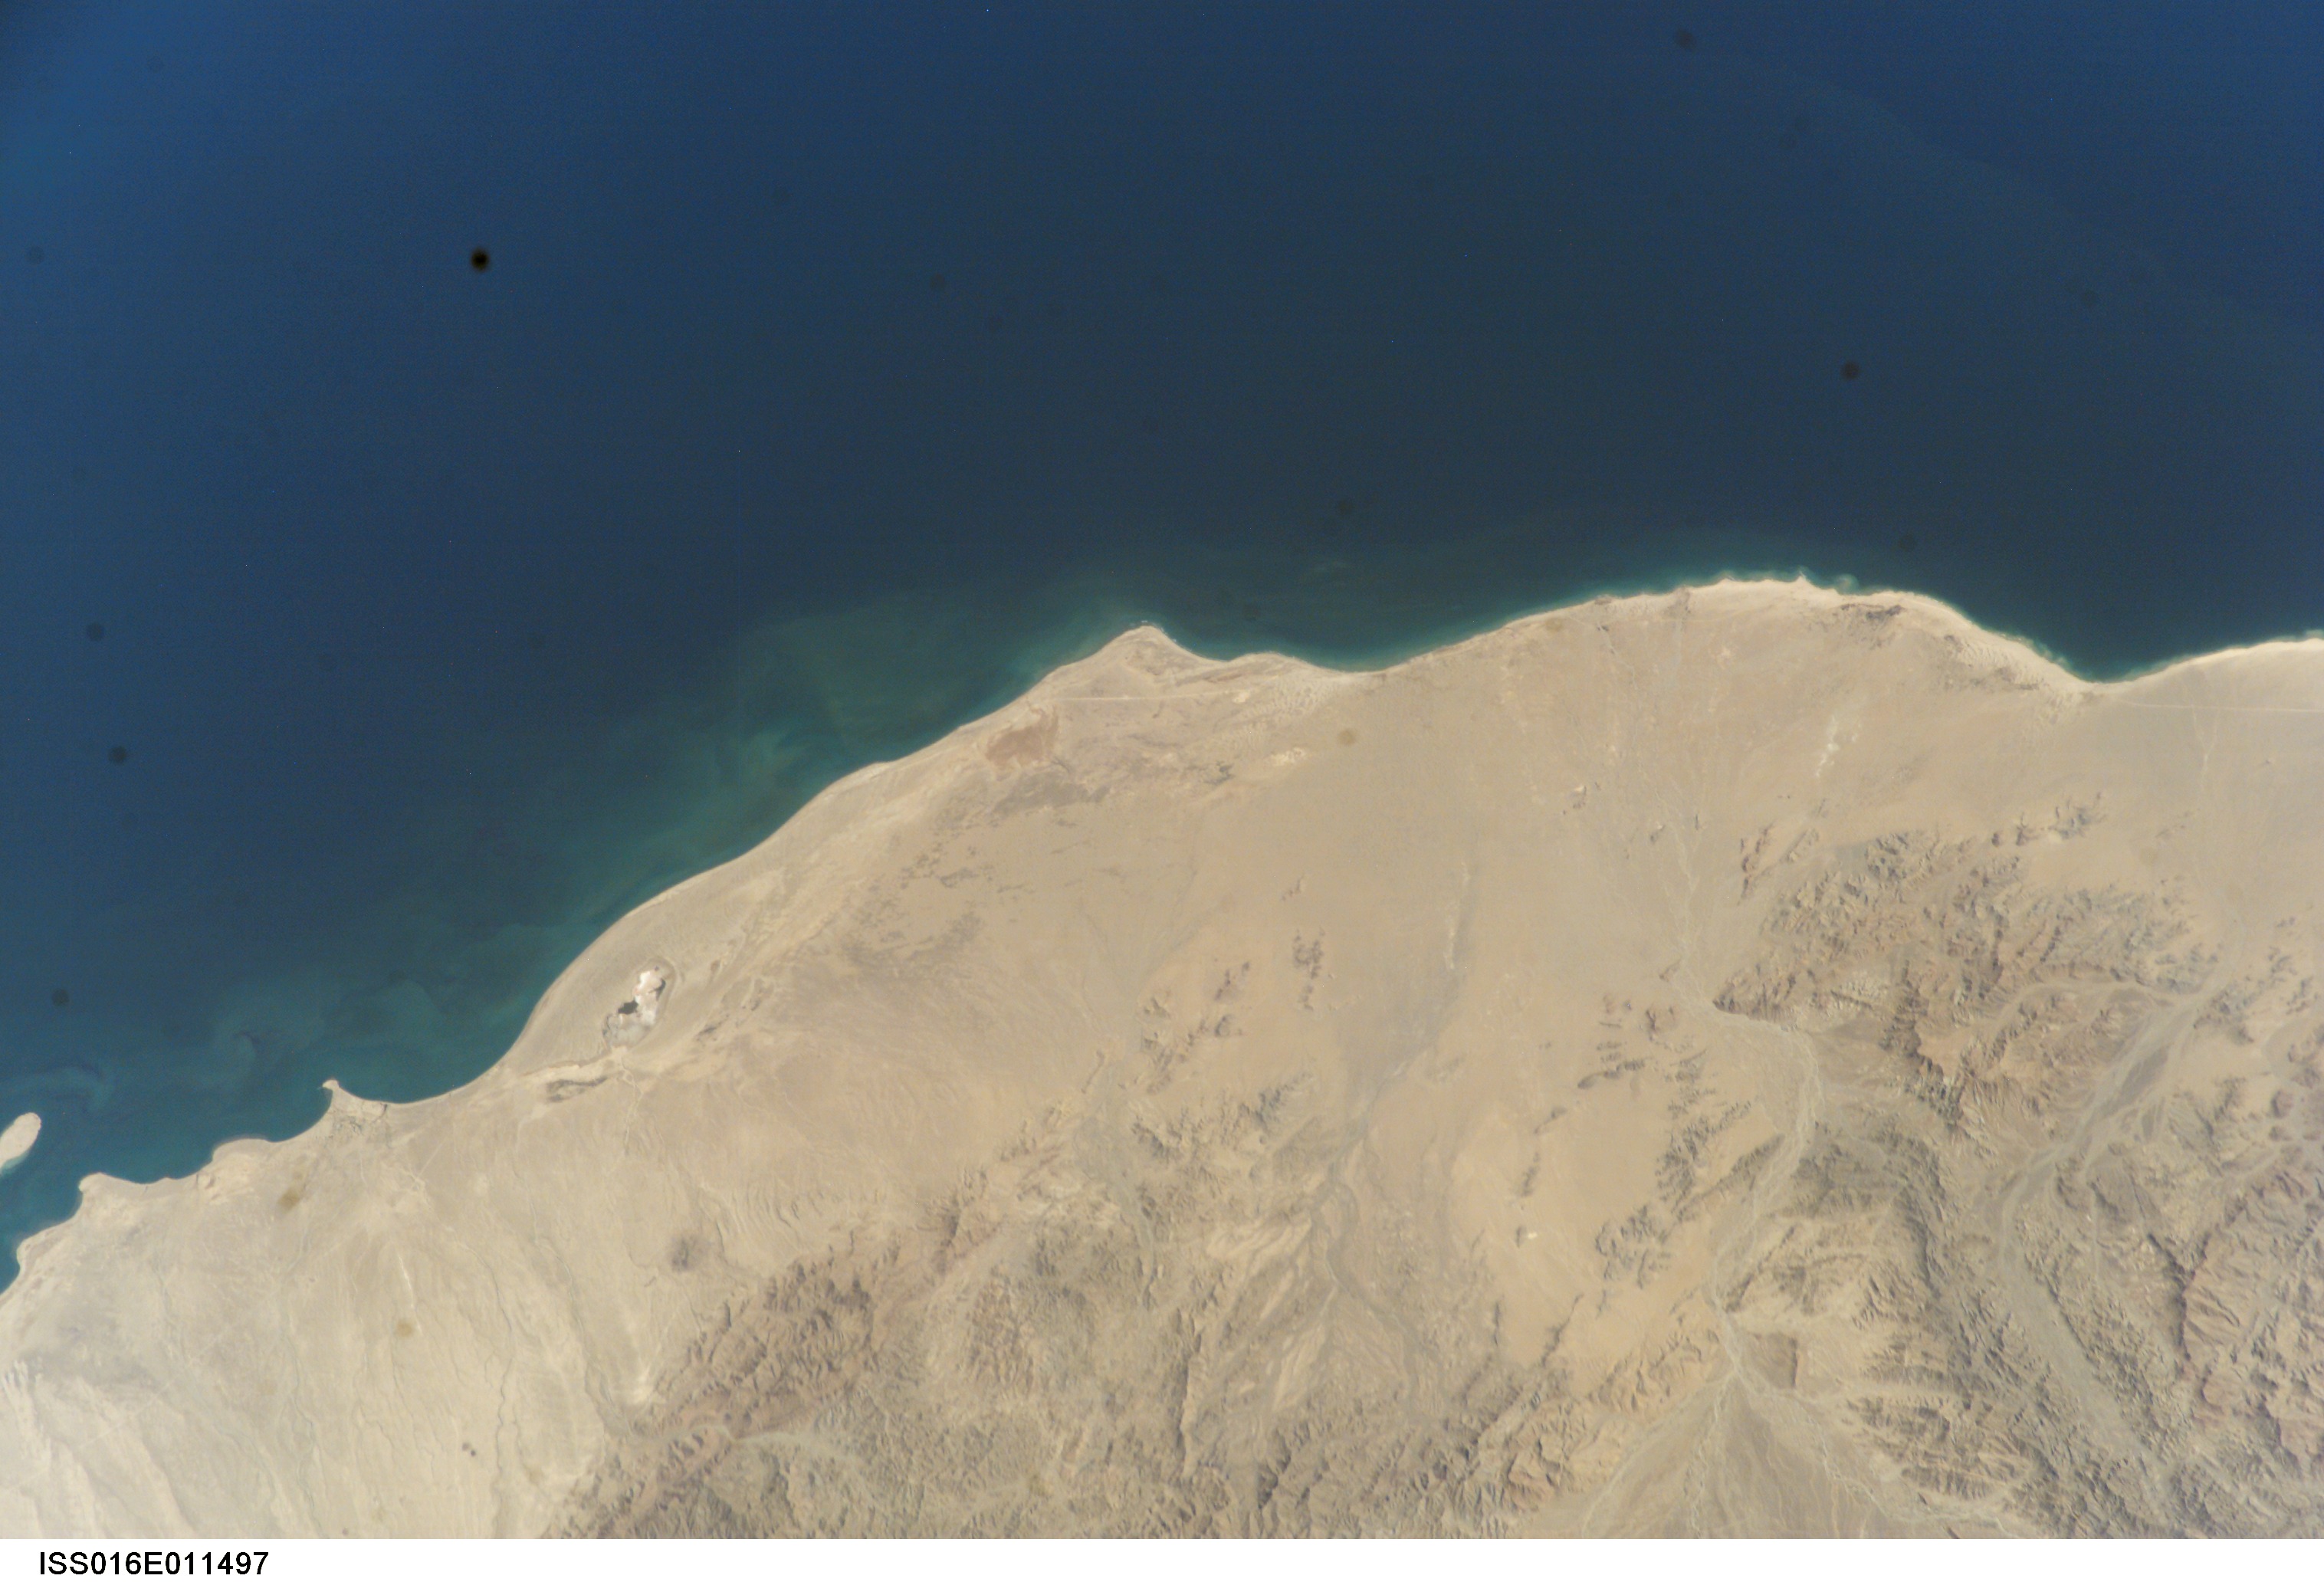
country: ERITREA
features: BABAIU AREA, COASTLINE, DESERT
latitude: 14.5
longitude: 41.0
